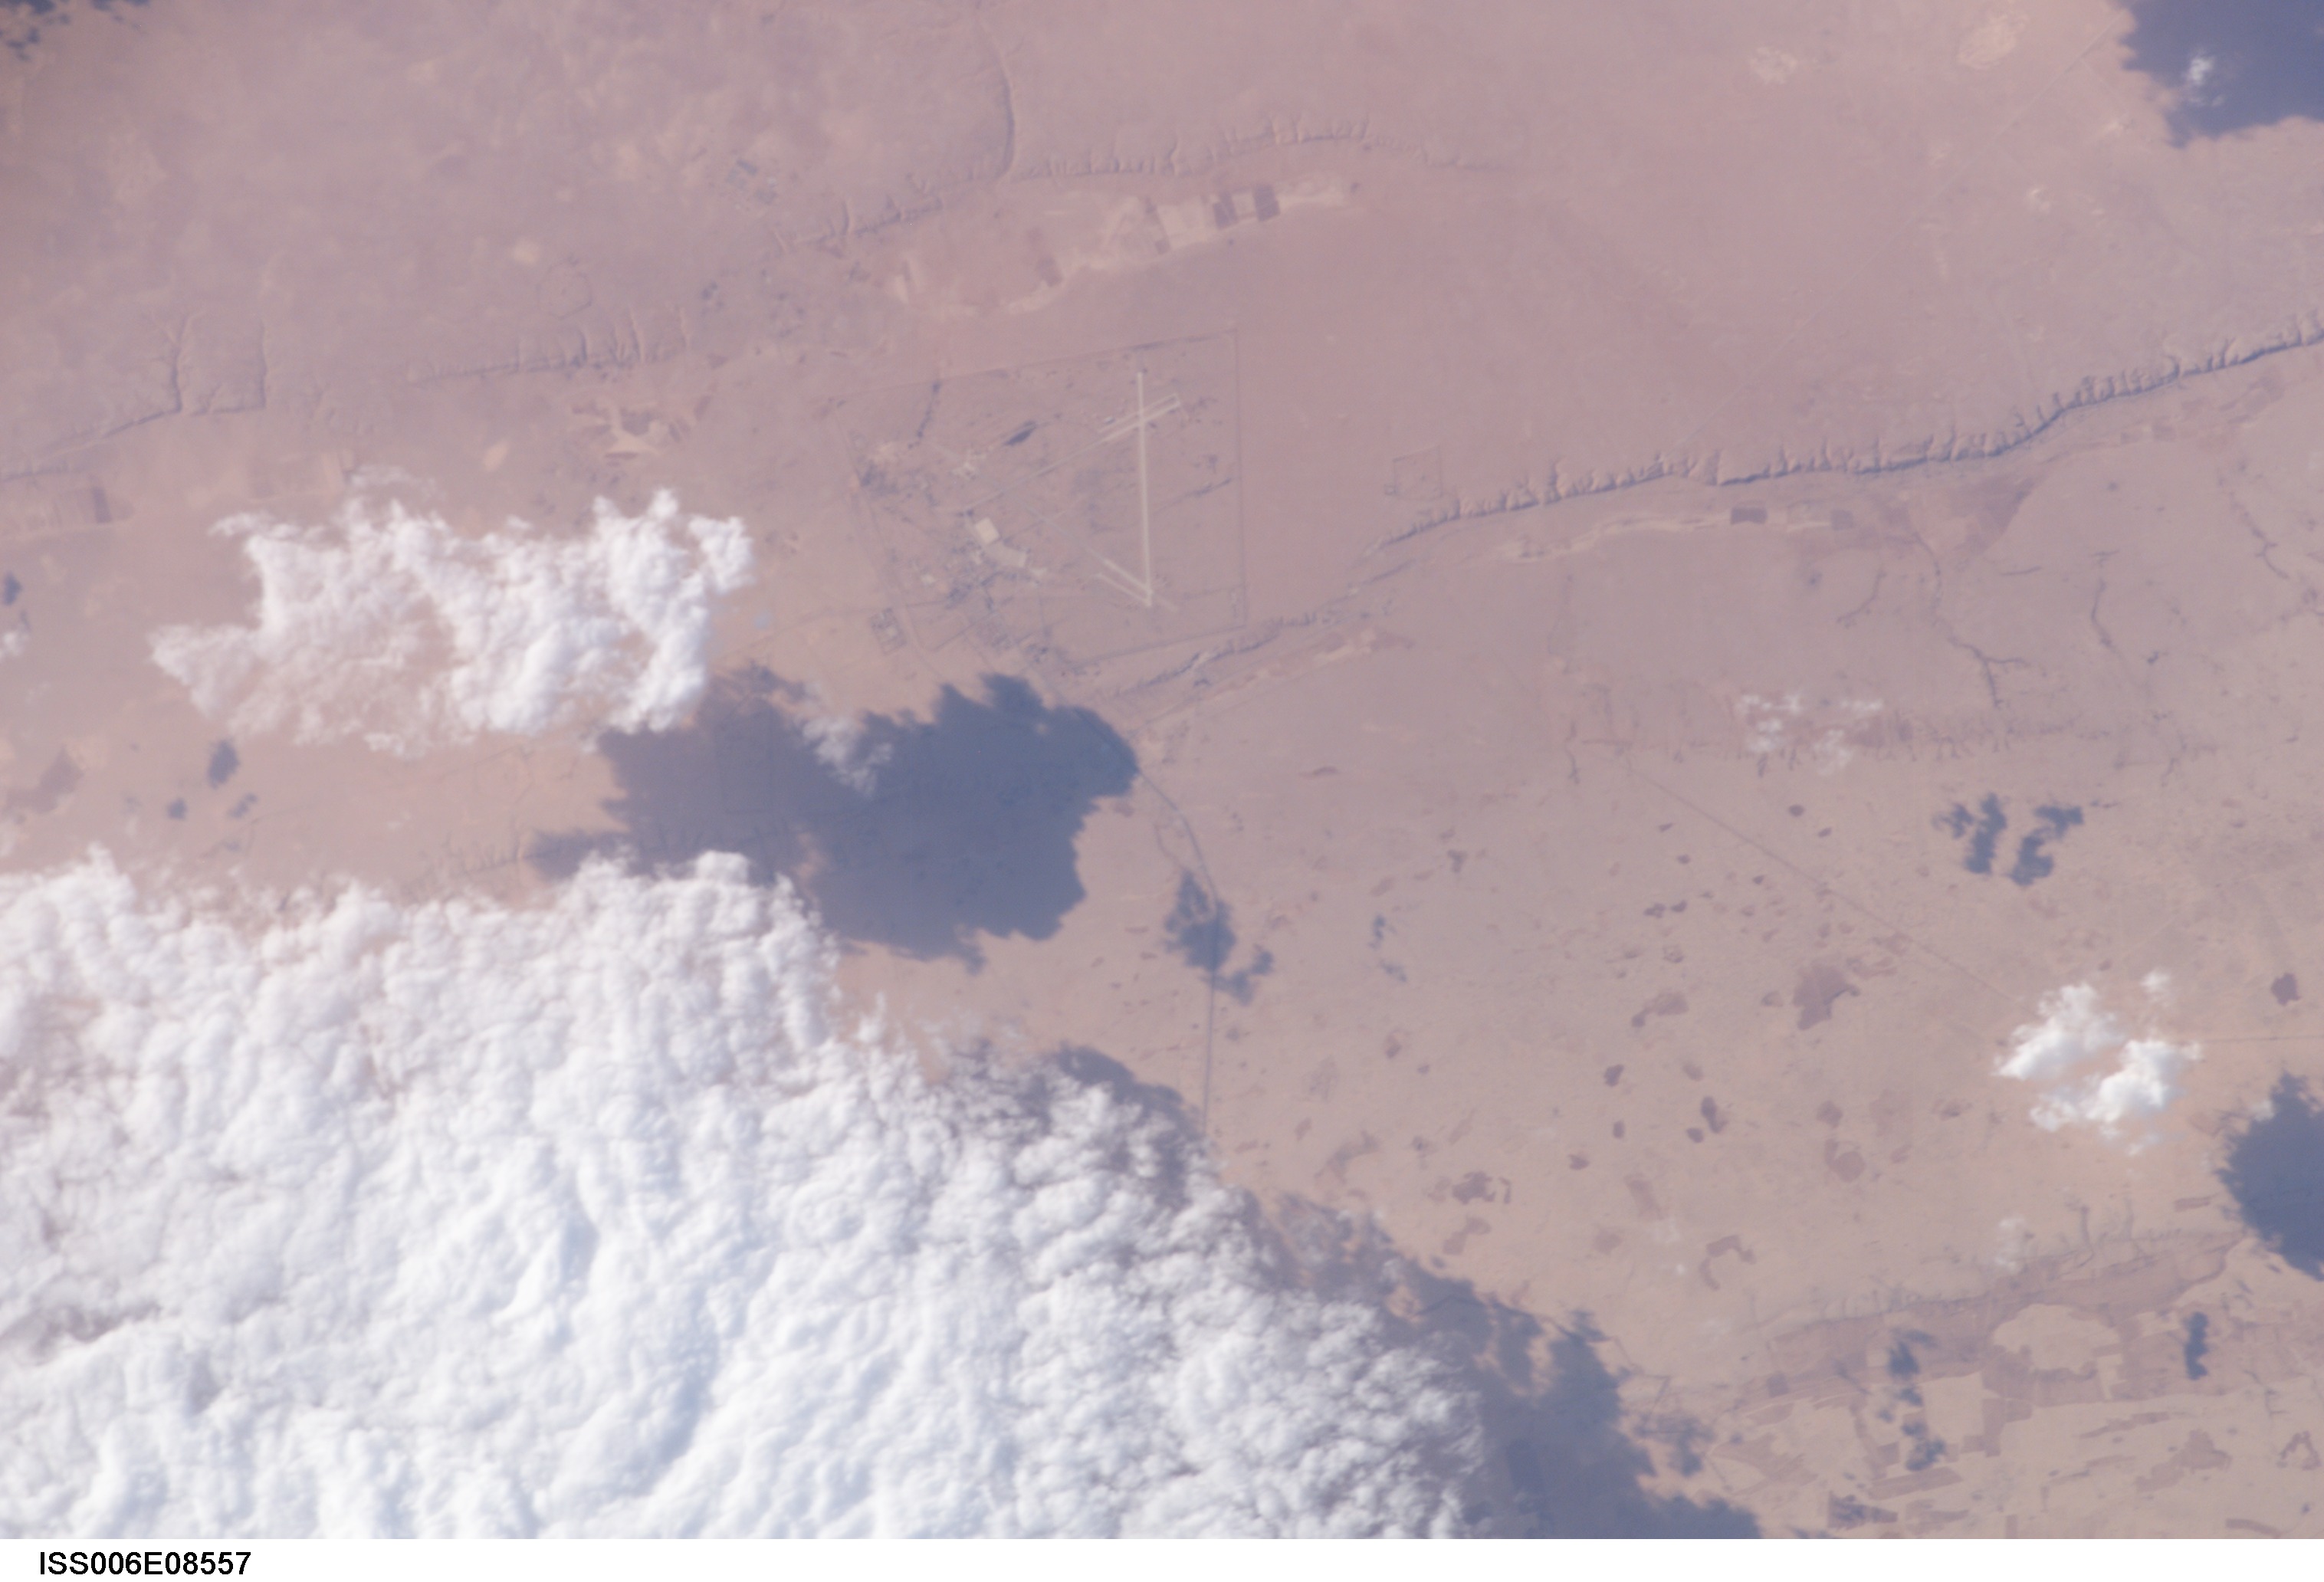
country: LIBYA
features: GAMAL NASSER AIRPORT
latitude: 32.0
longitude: 24.0
